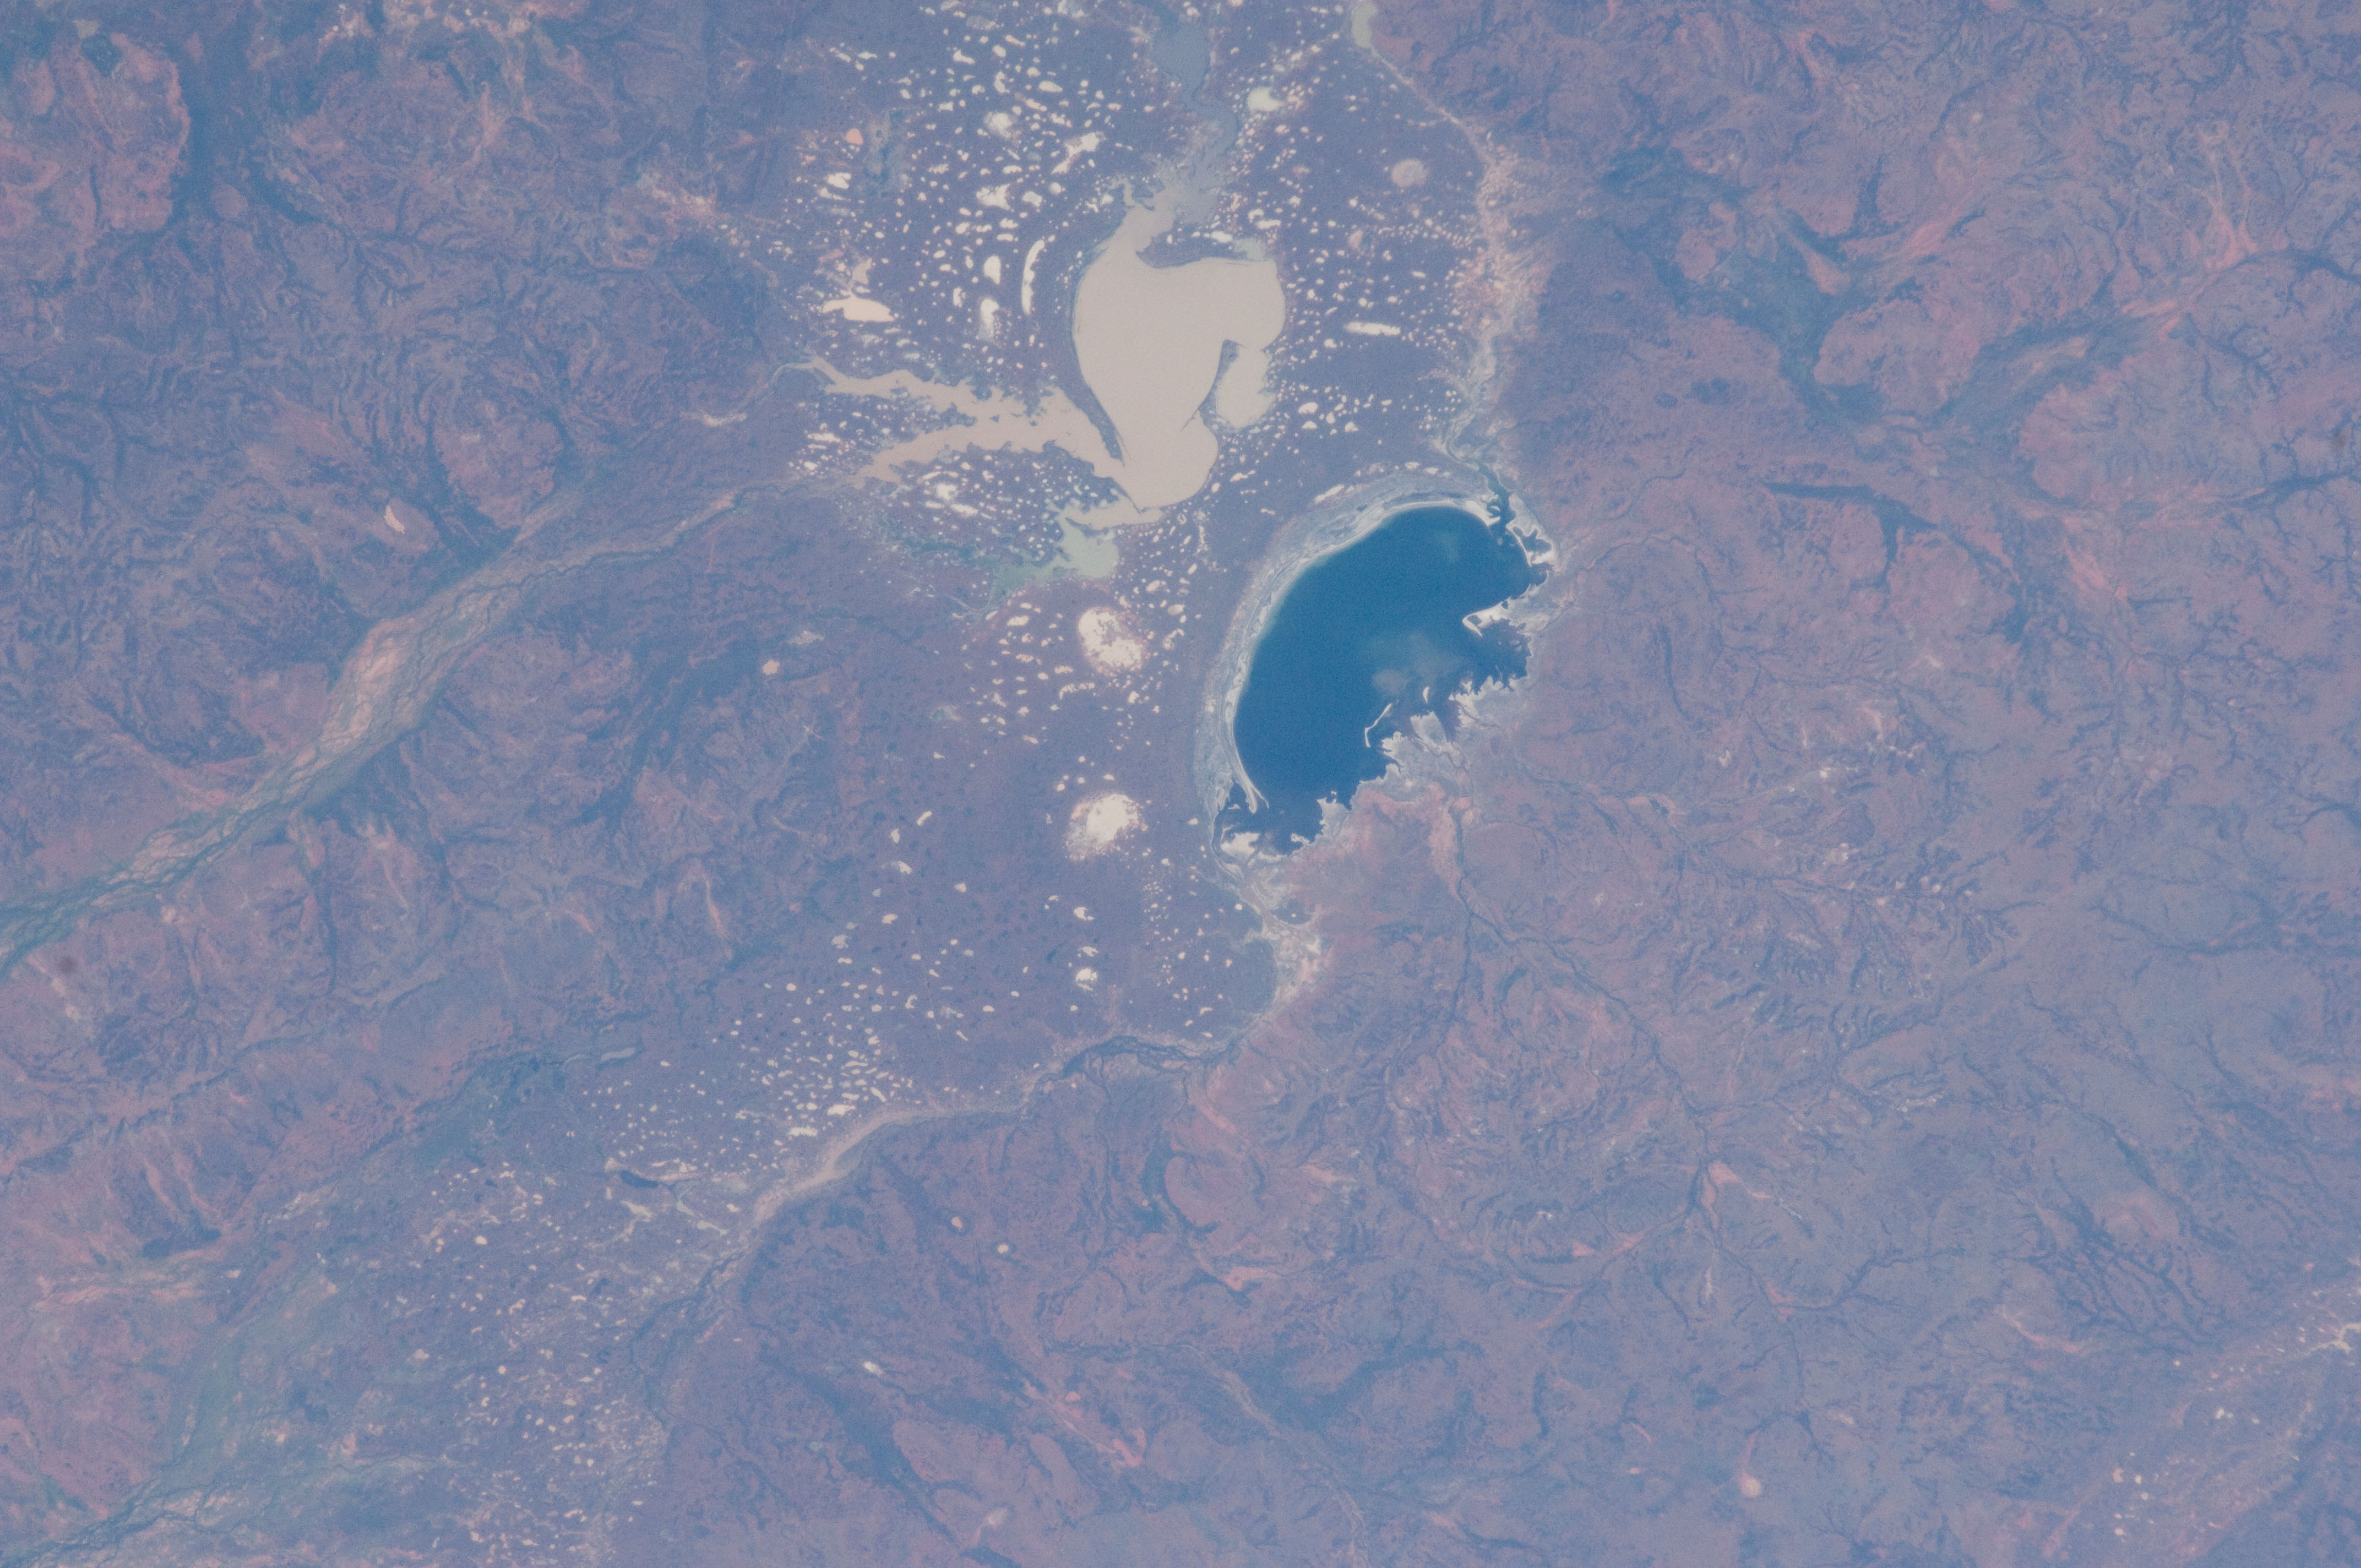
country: AUSTRALIA-Q
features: LAKE WYARA, LAKE NUMALLA
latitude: -28.7
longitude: 144.2
